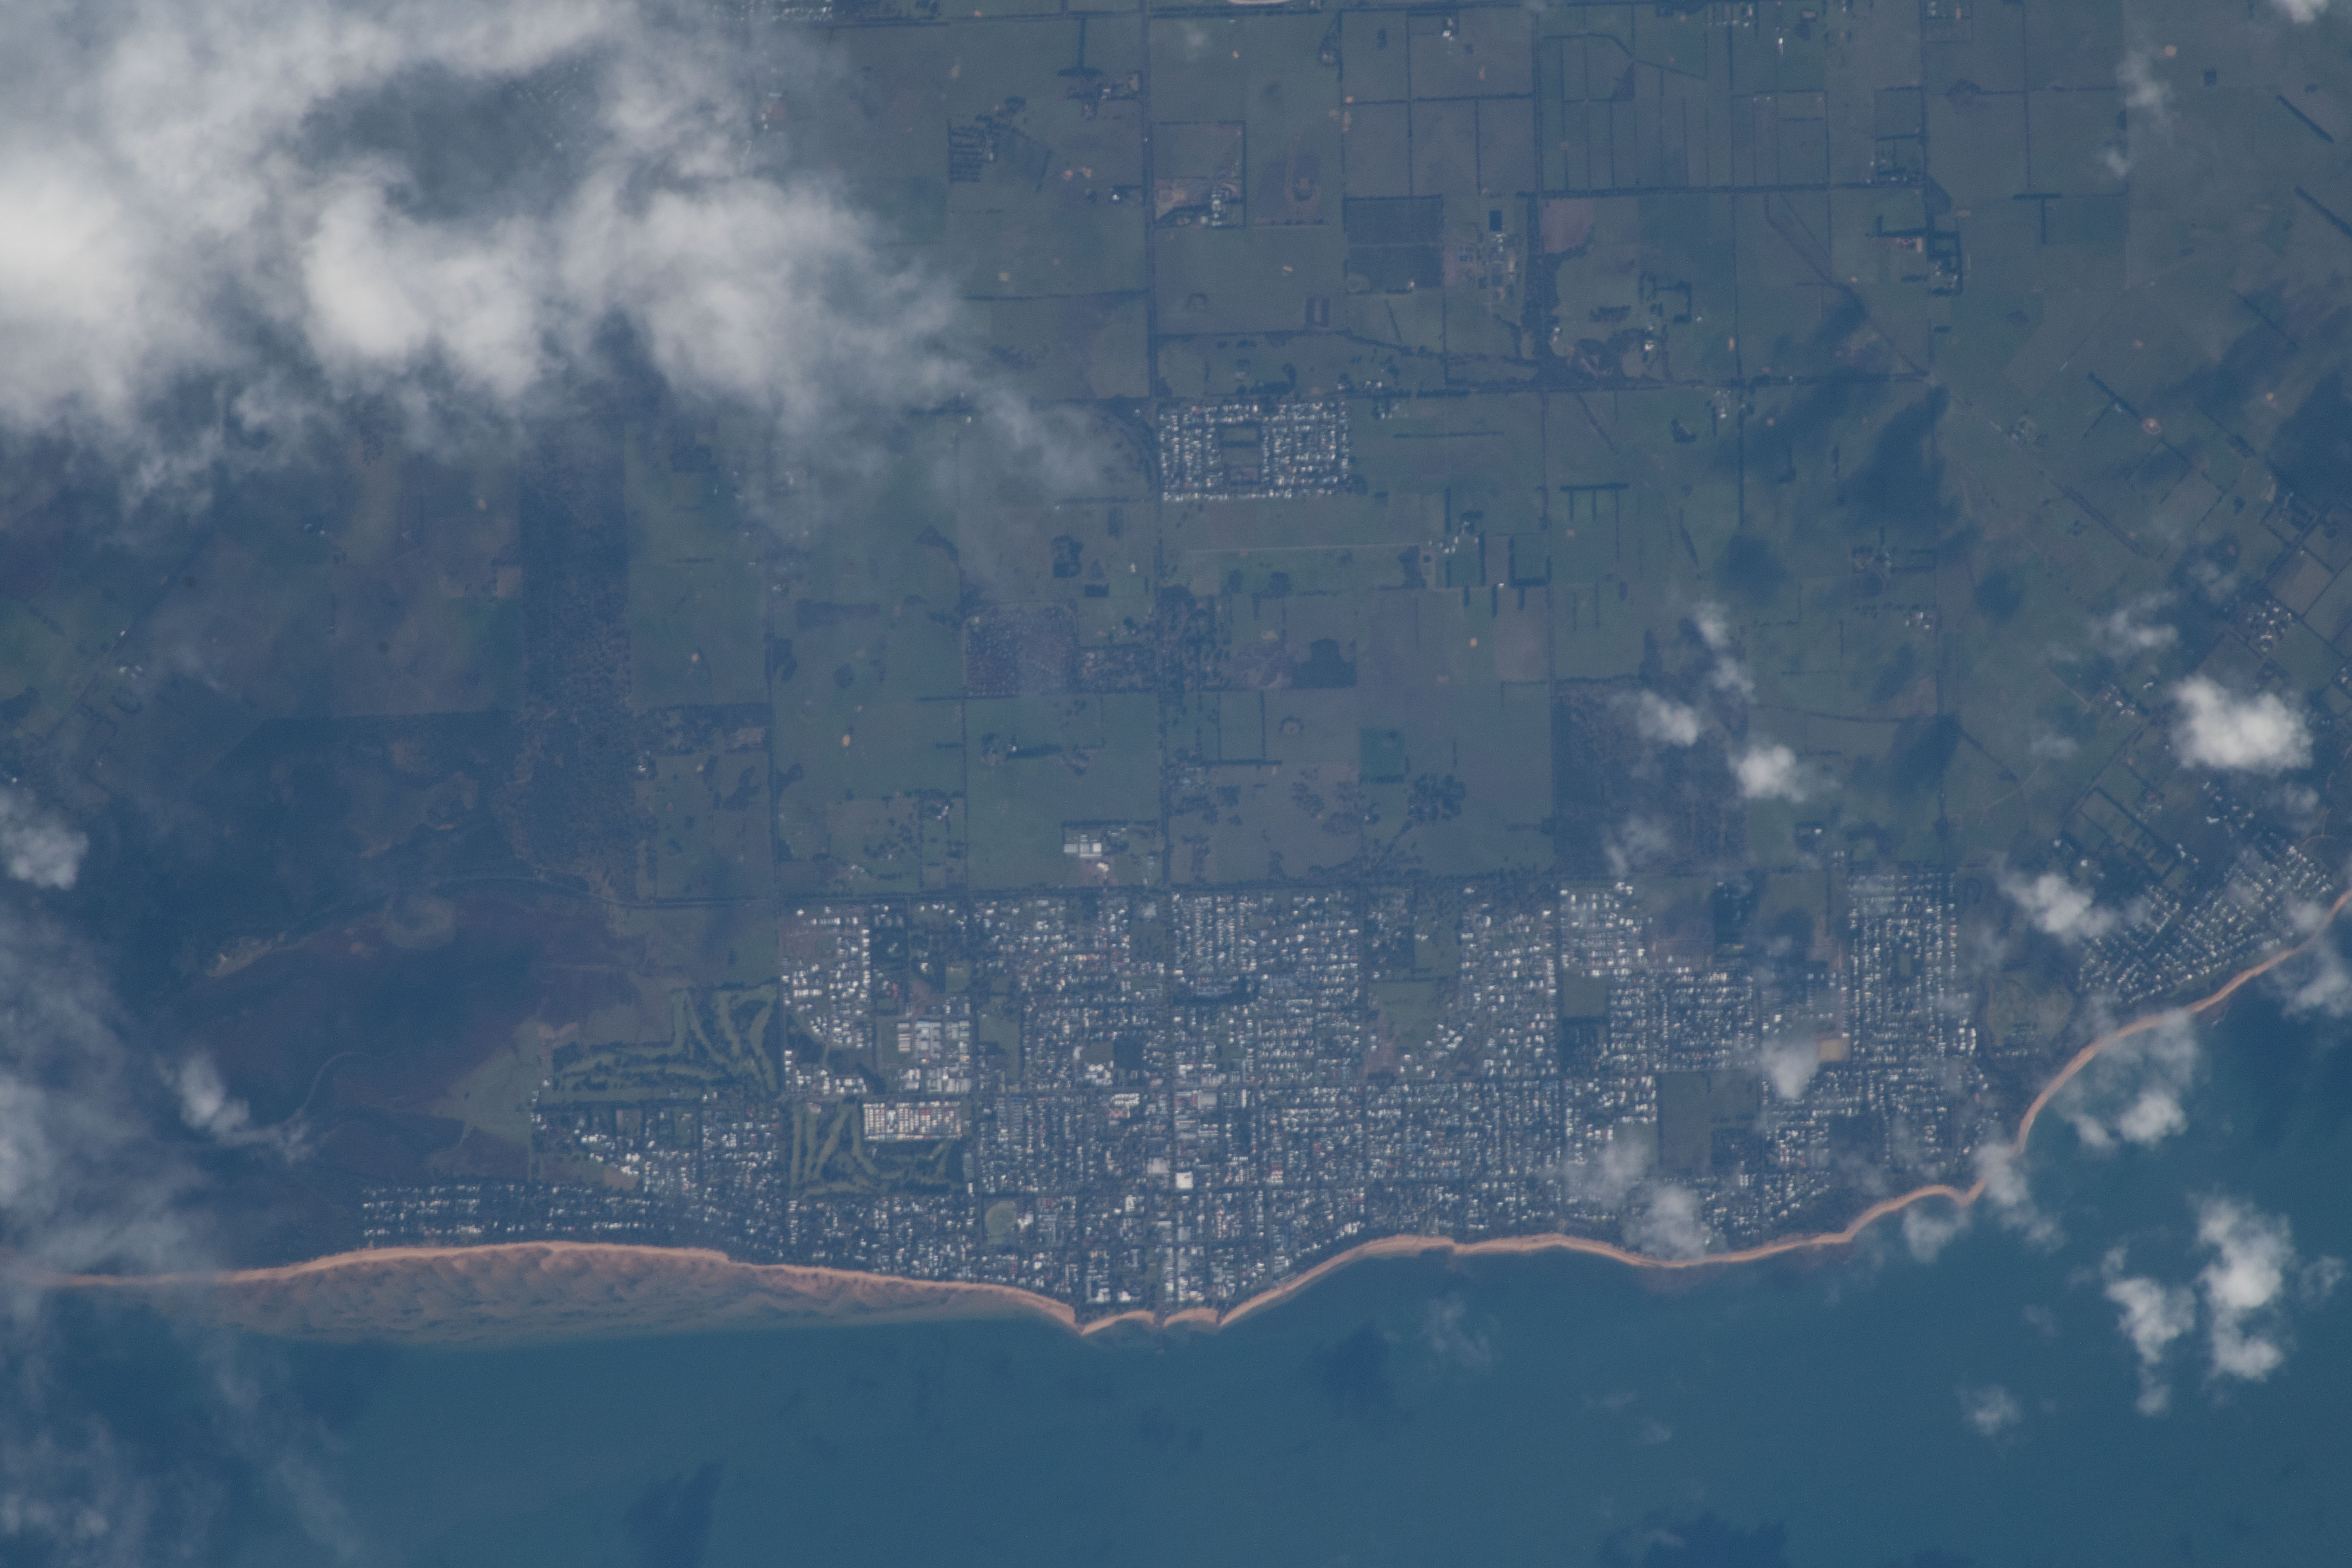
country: AUSTRALIA-V
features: COWES TOWN, PHILLIP ISLAND, WESTERN PORT BAY
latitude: -38.5
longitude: 145.2
